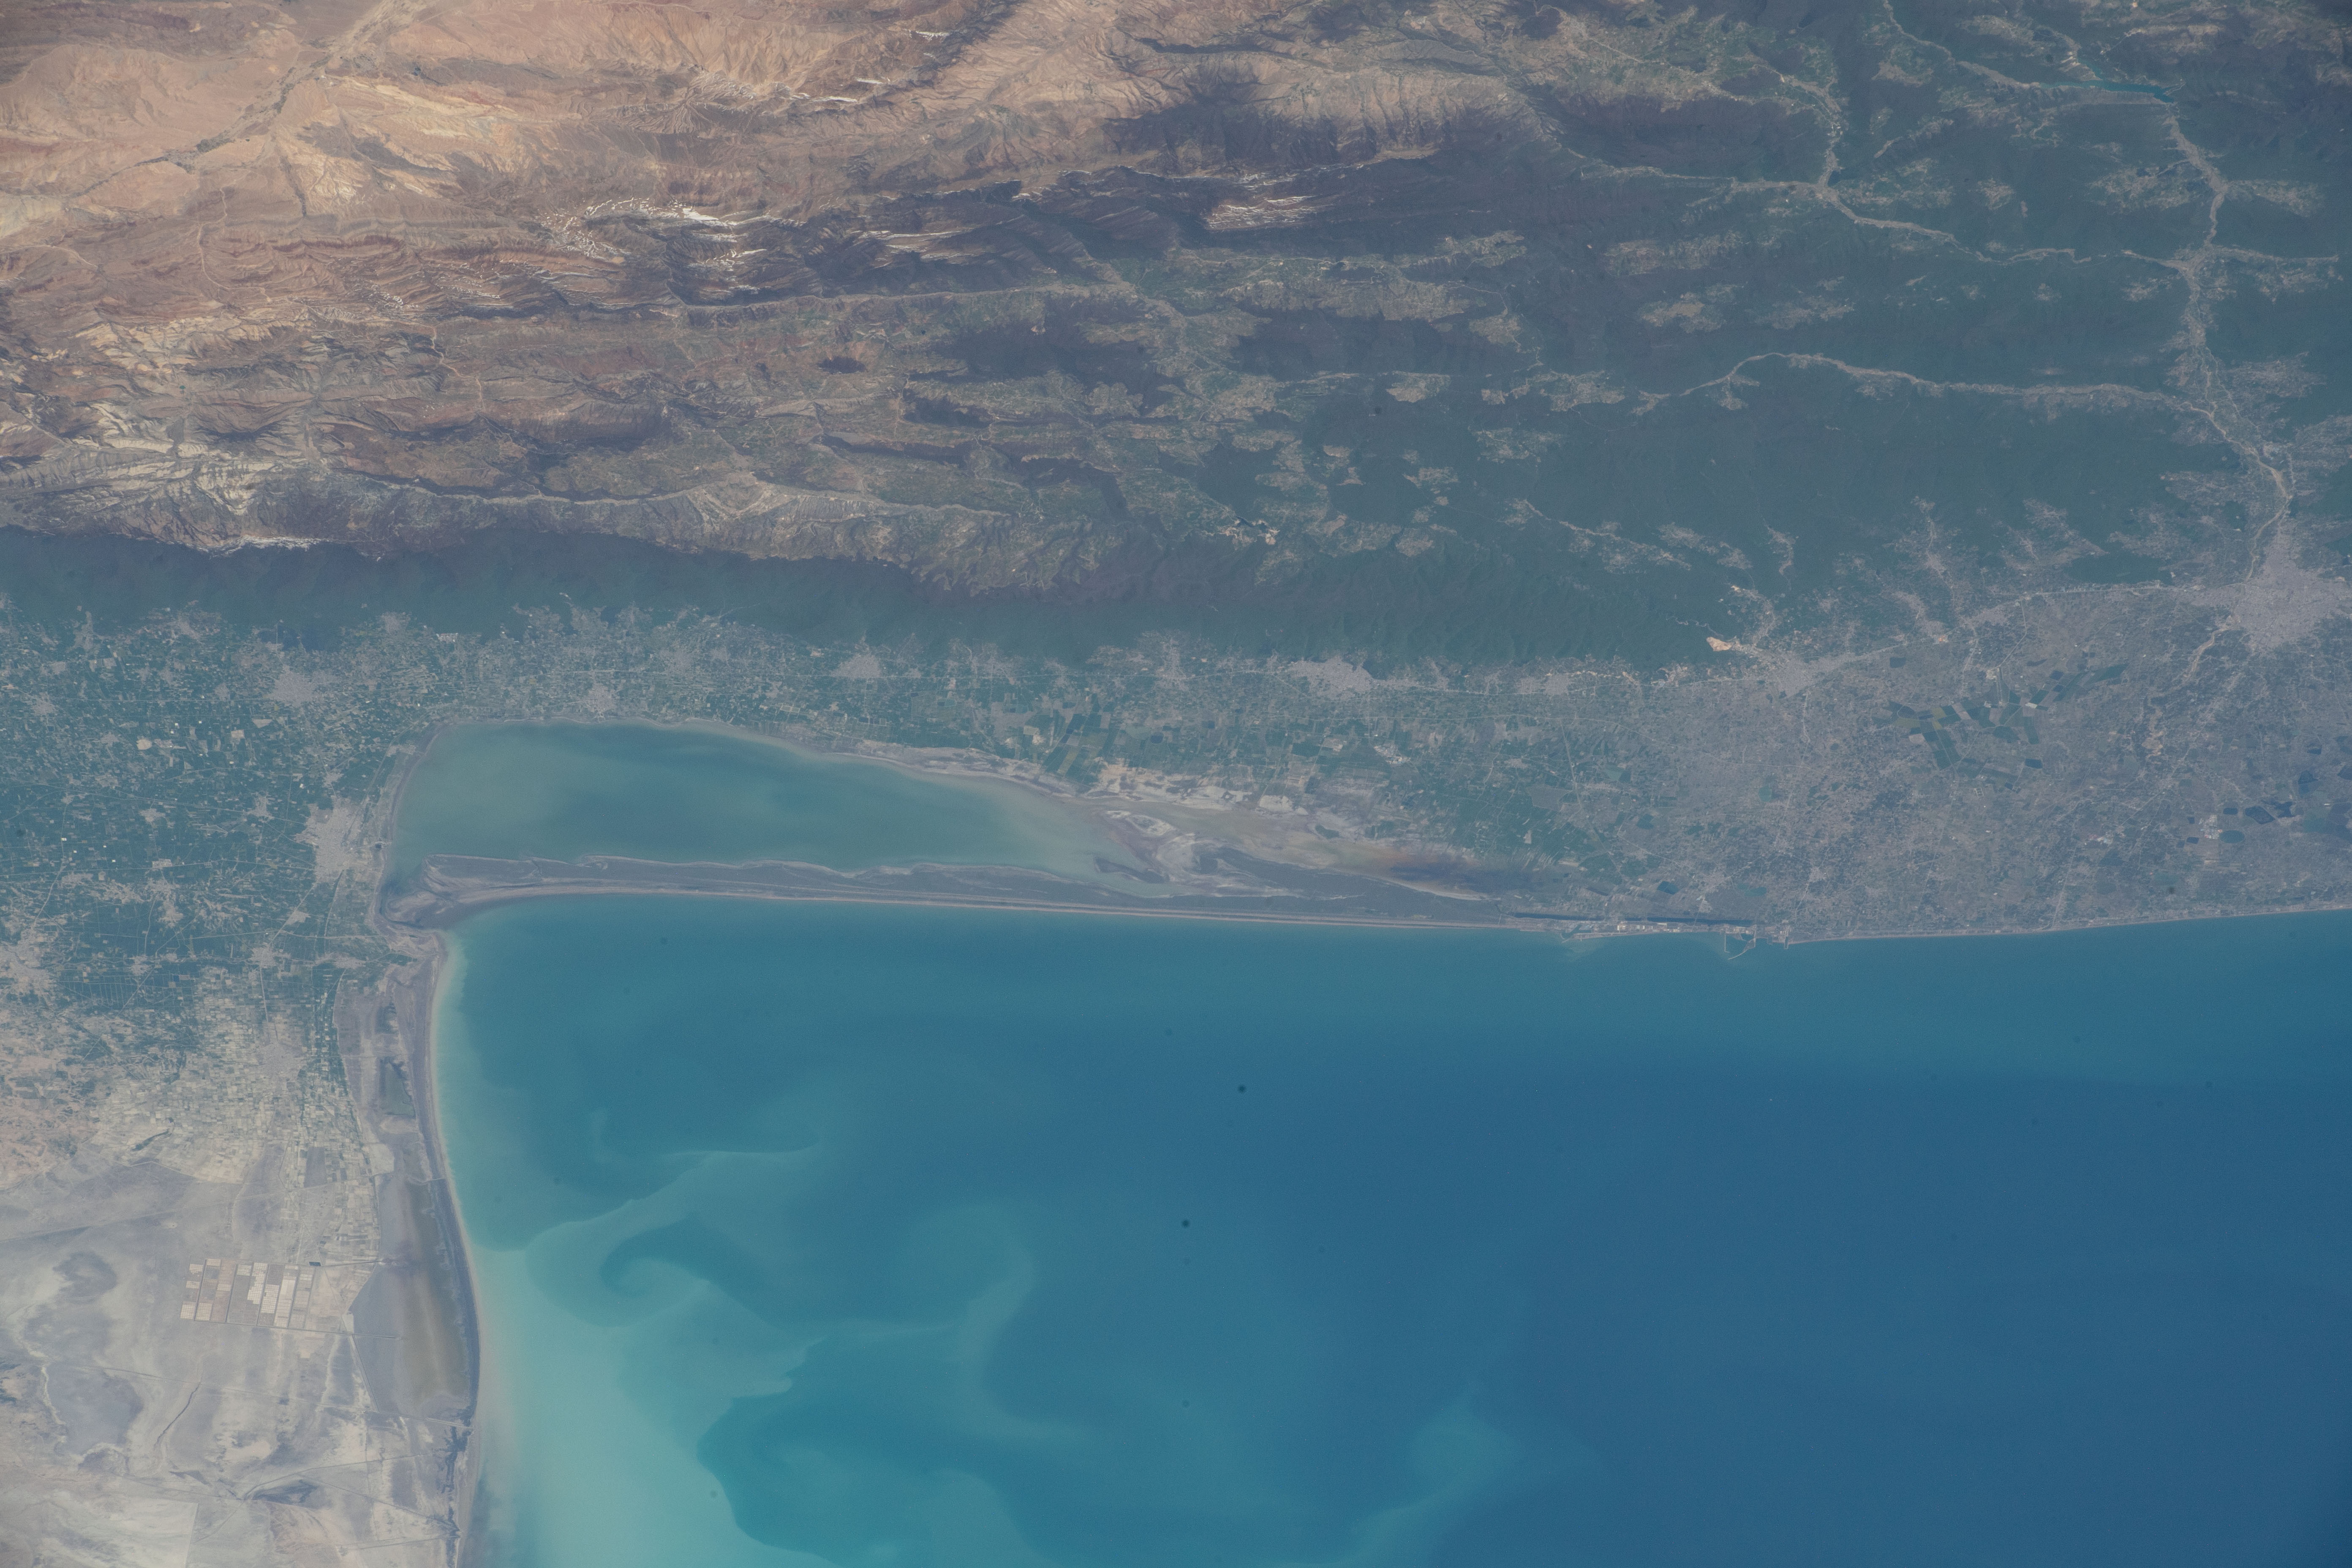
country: IRAN
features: ZAQMARZ GORGAN GULF,CASPIAN SEA
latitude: 36.8
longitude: 53.6
